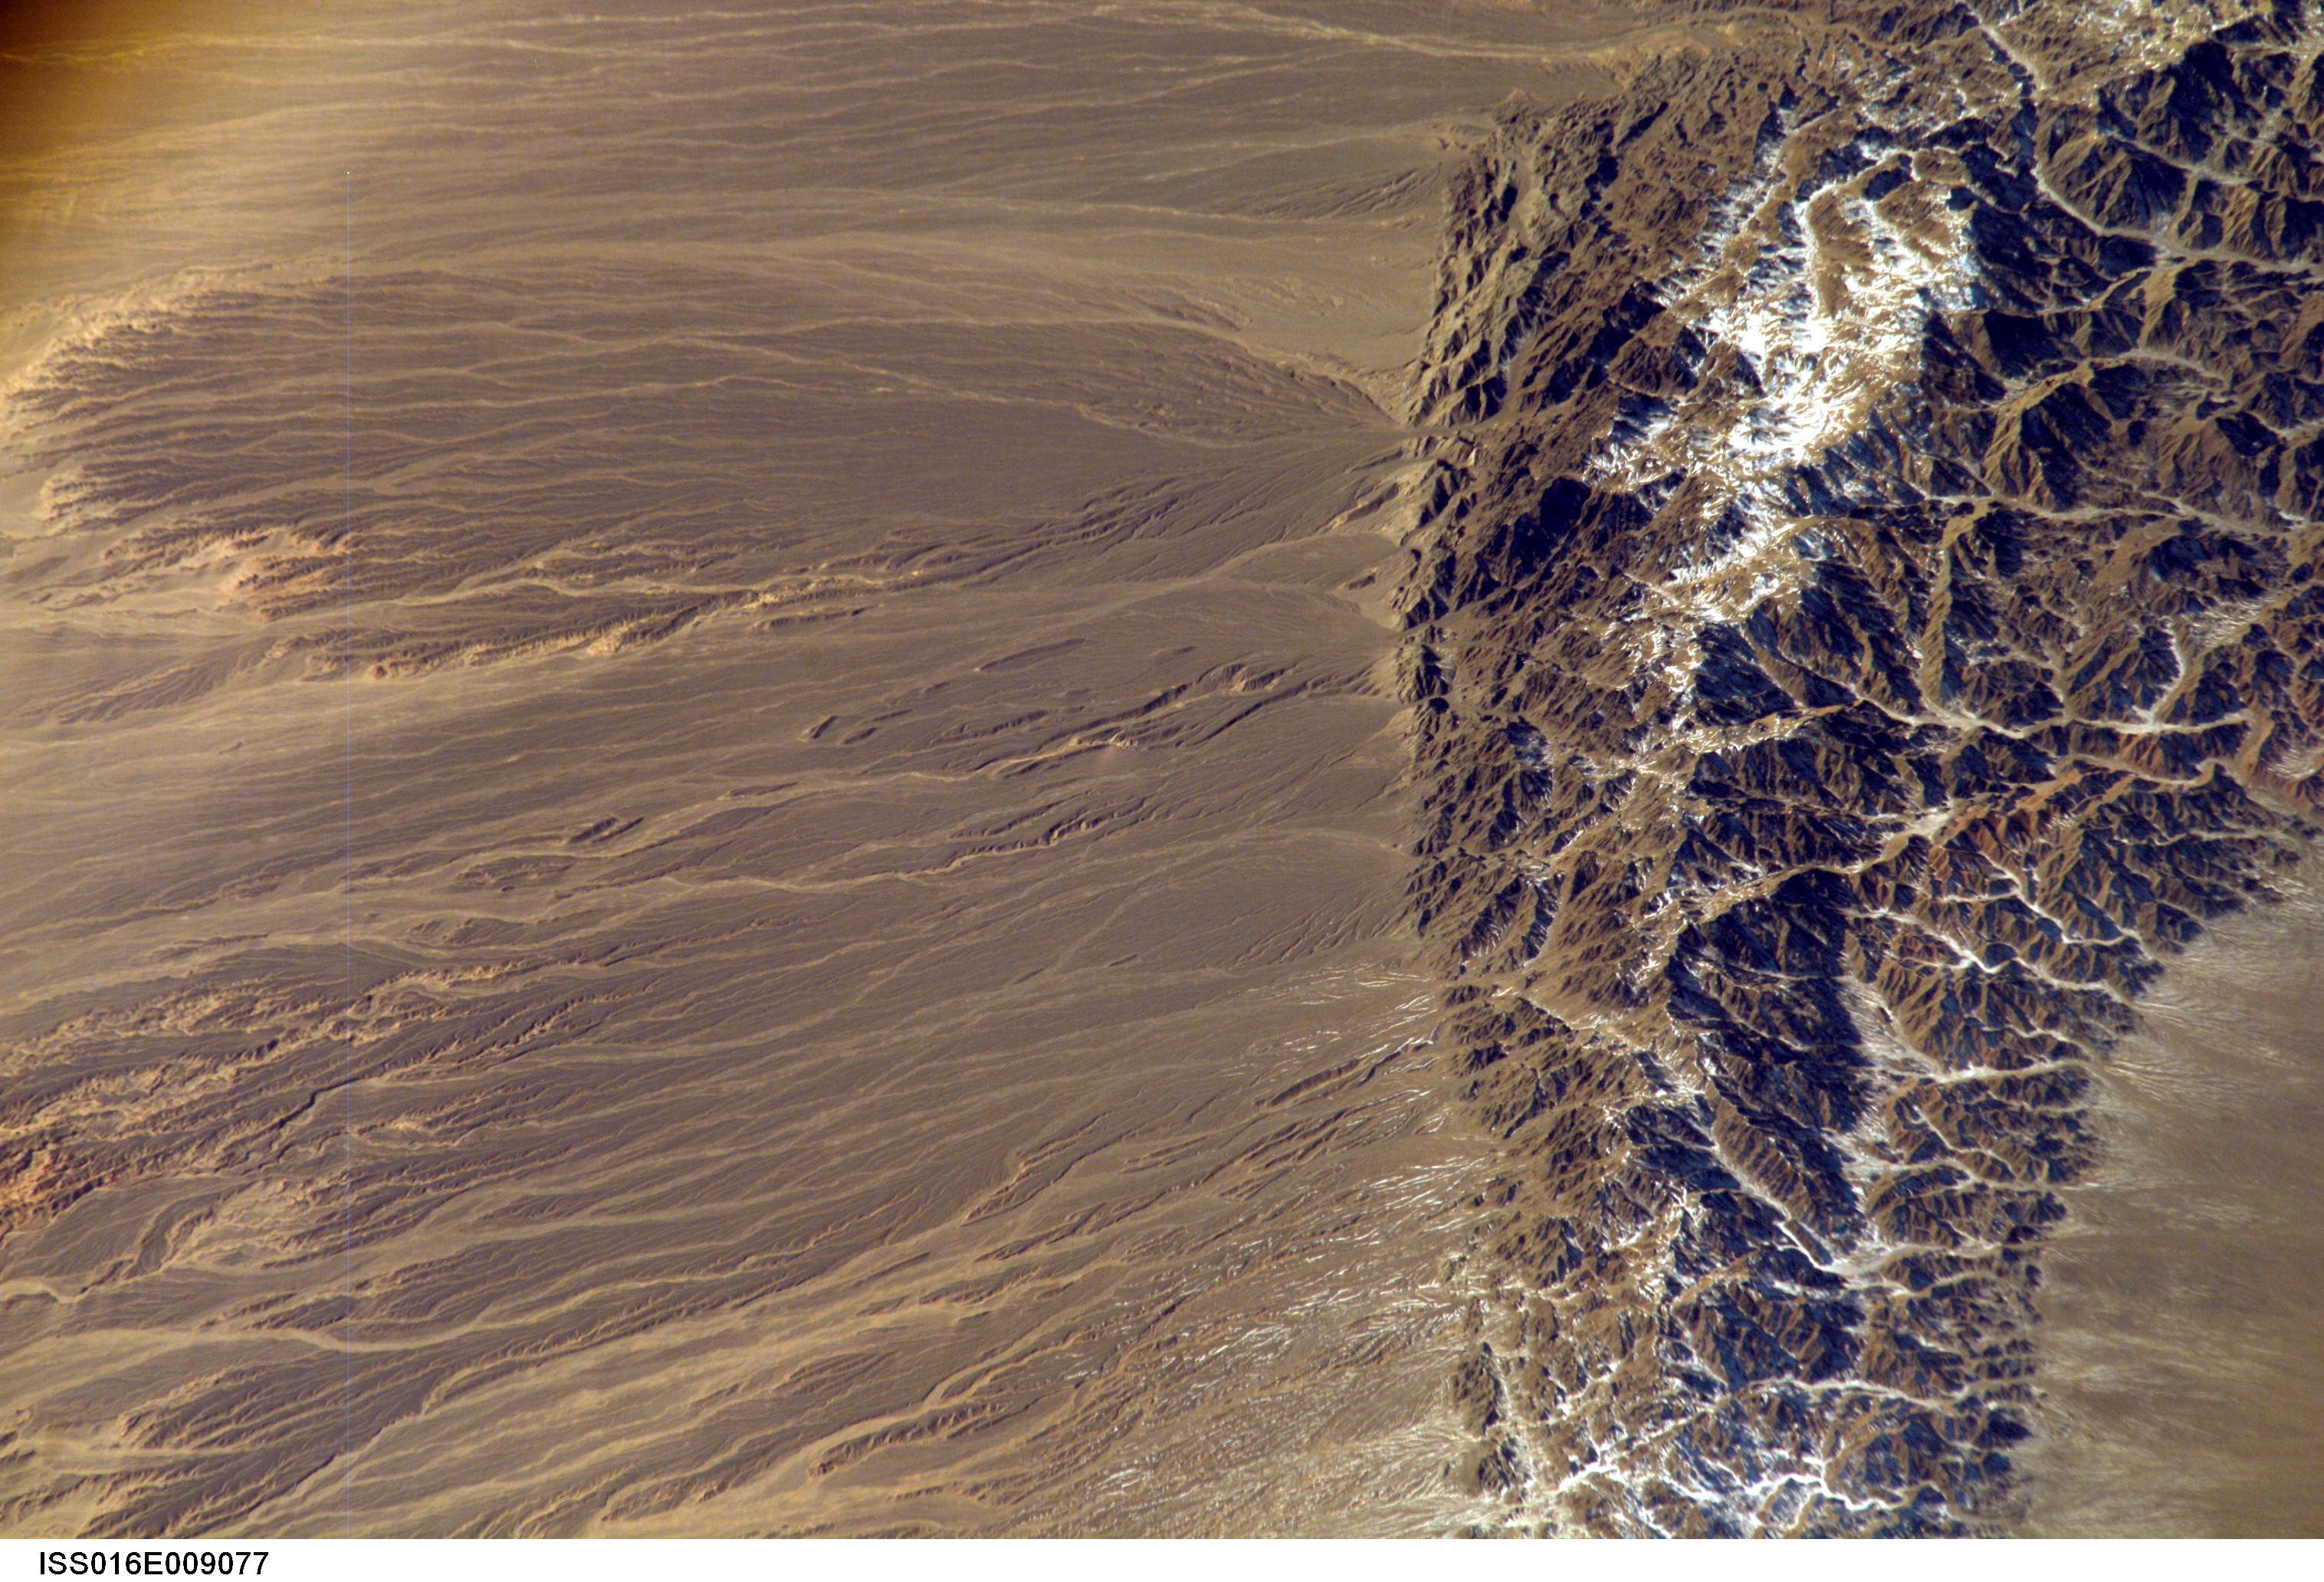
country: MONGOLIA
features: NEMEGT UUL RANGE, ALLUVIAL FANS
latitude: 43.6
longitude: 101.0
